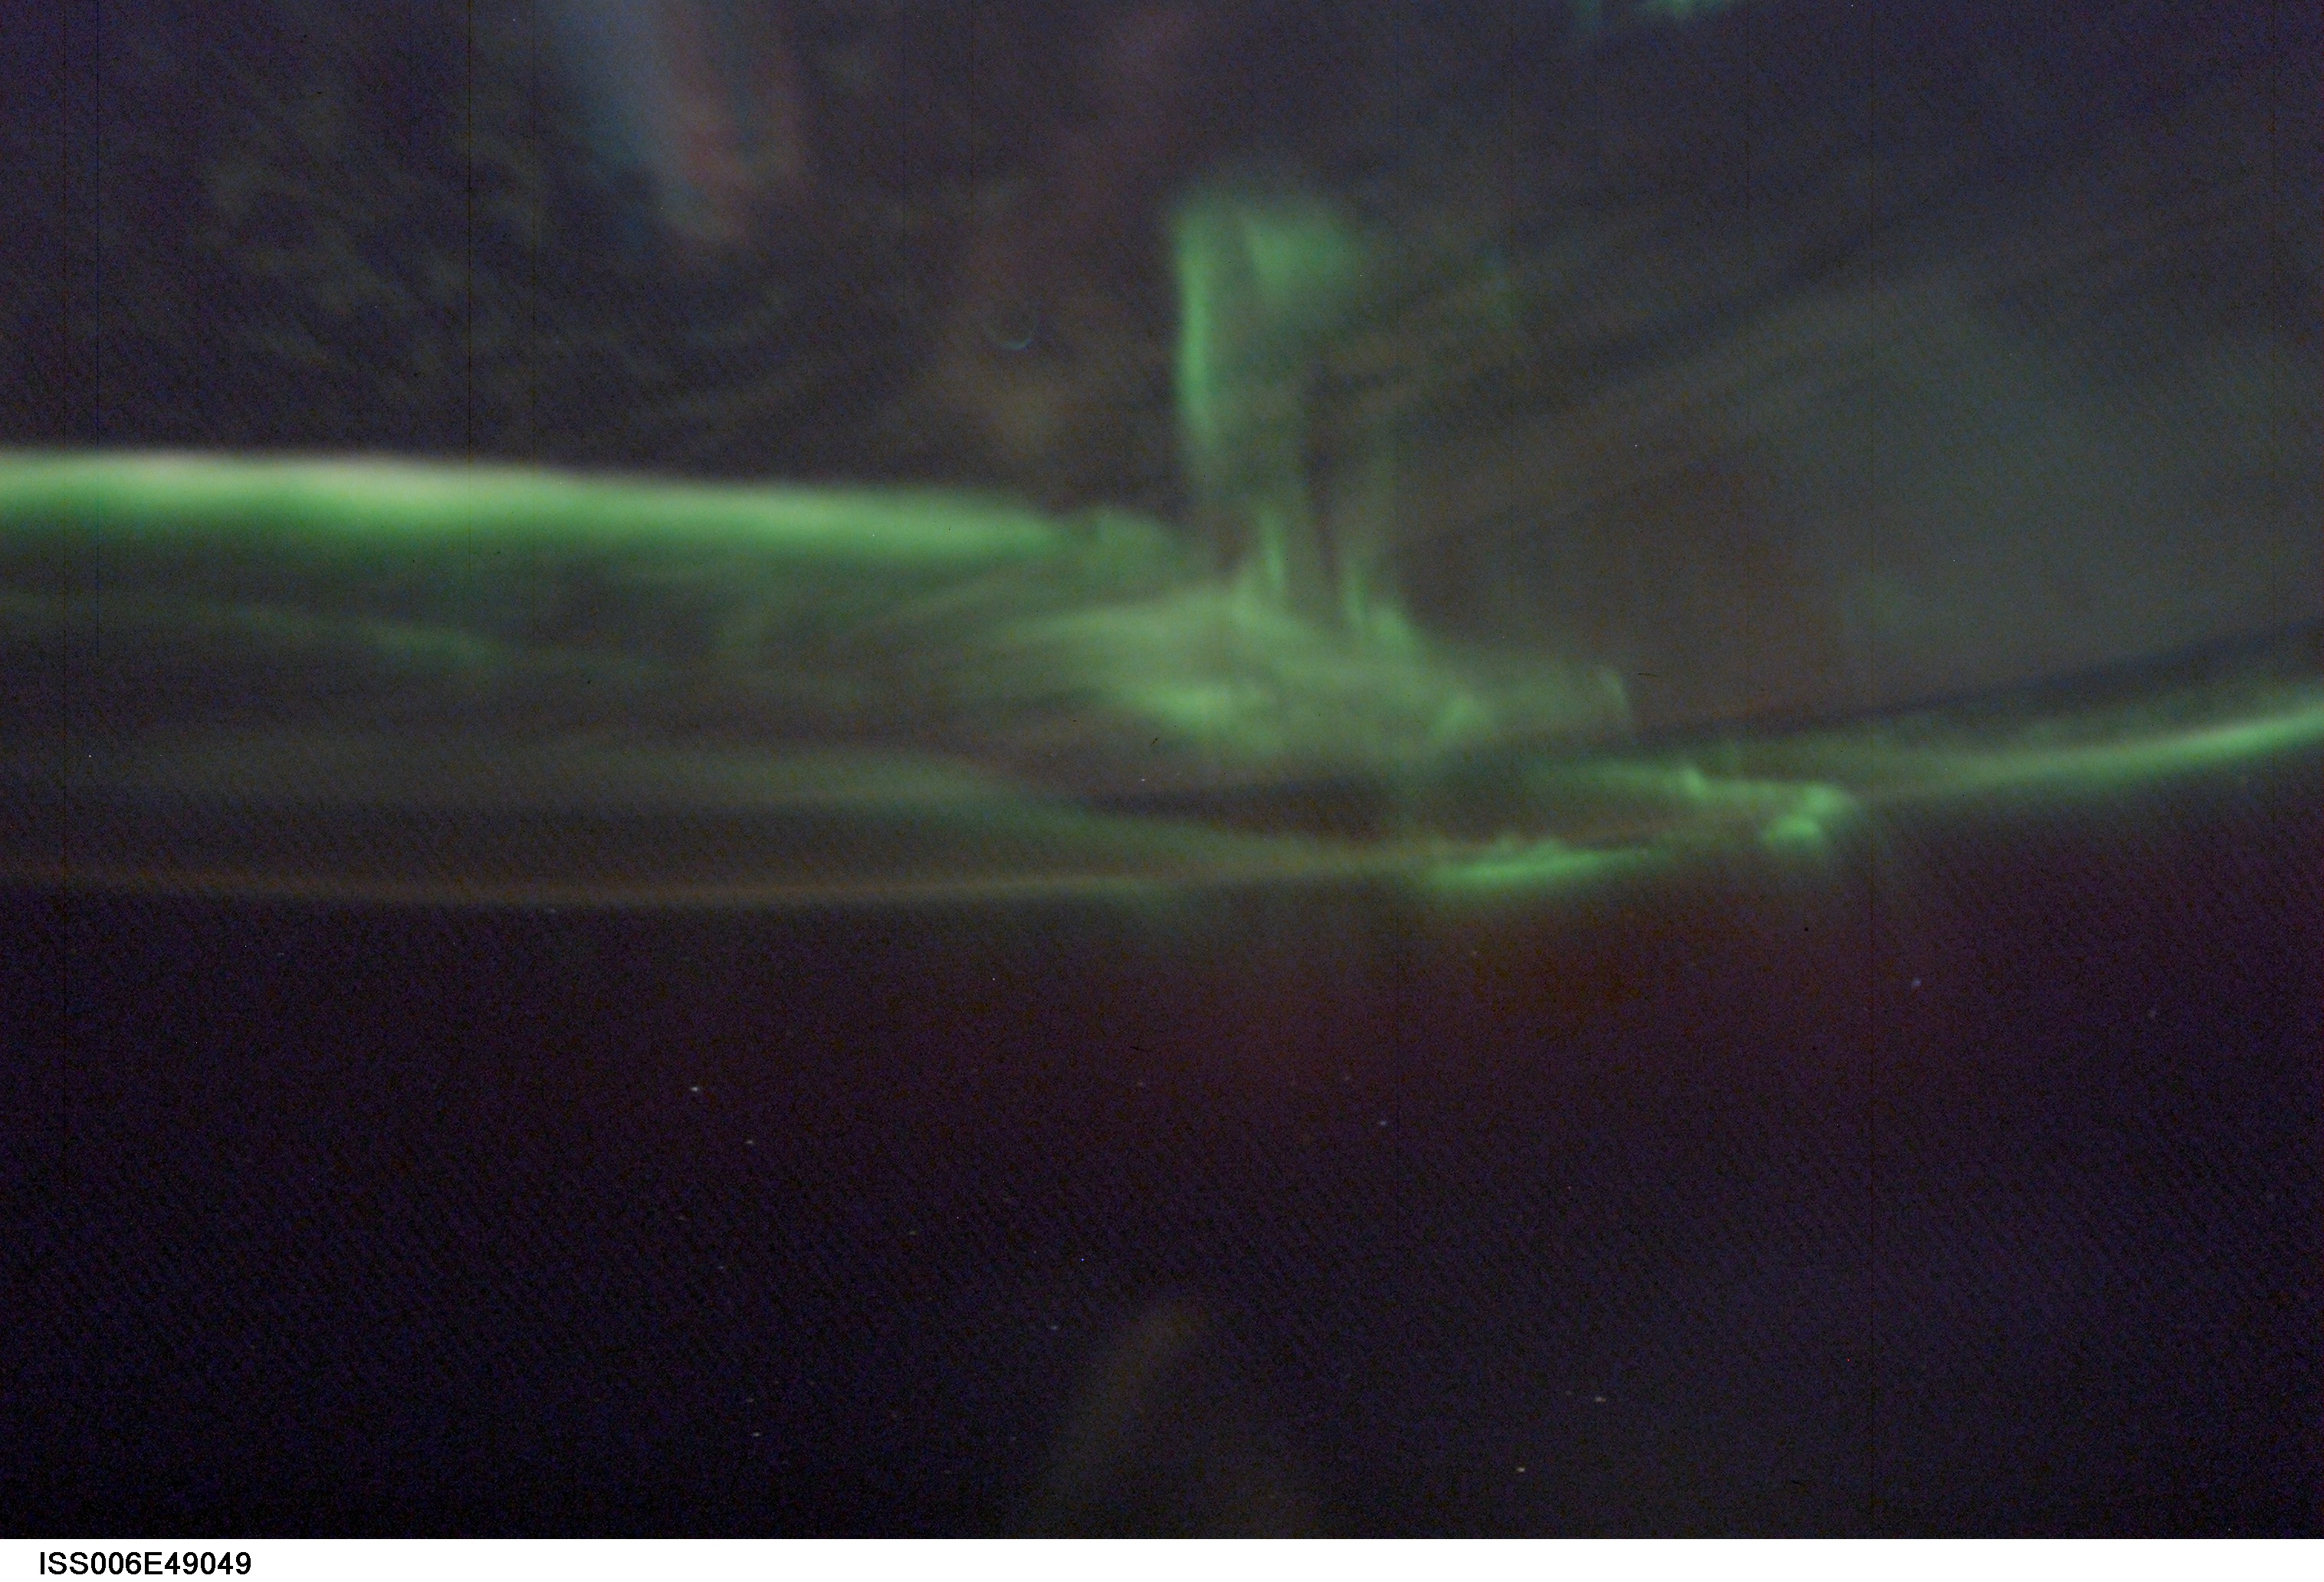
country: AURORA
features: AURORA AUSTRALIS
